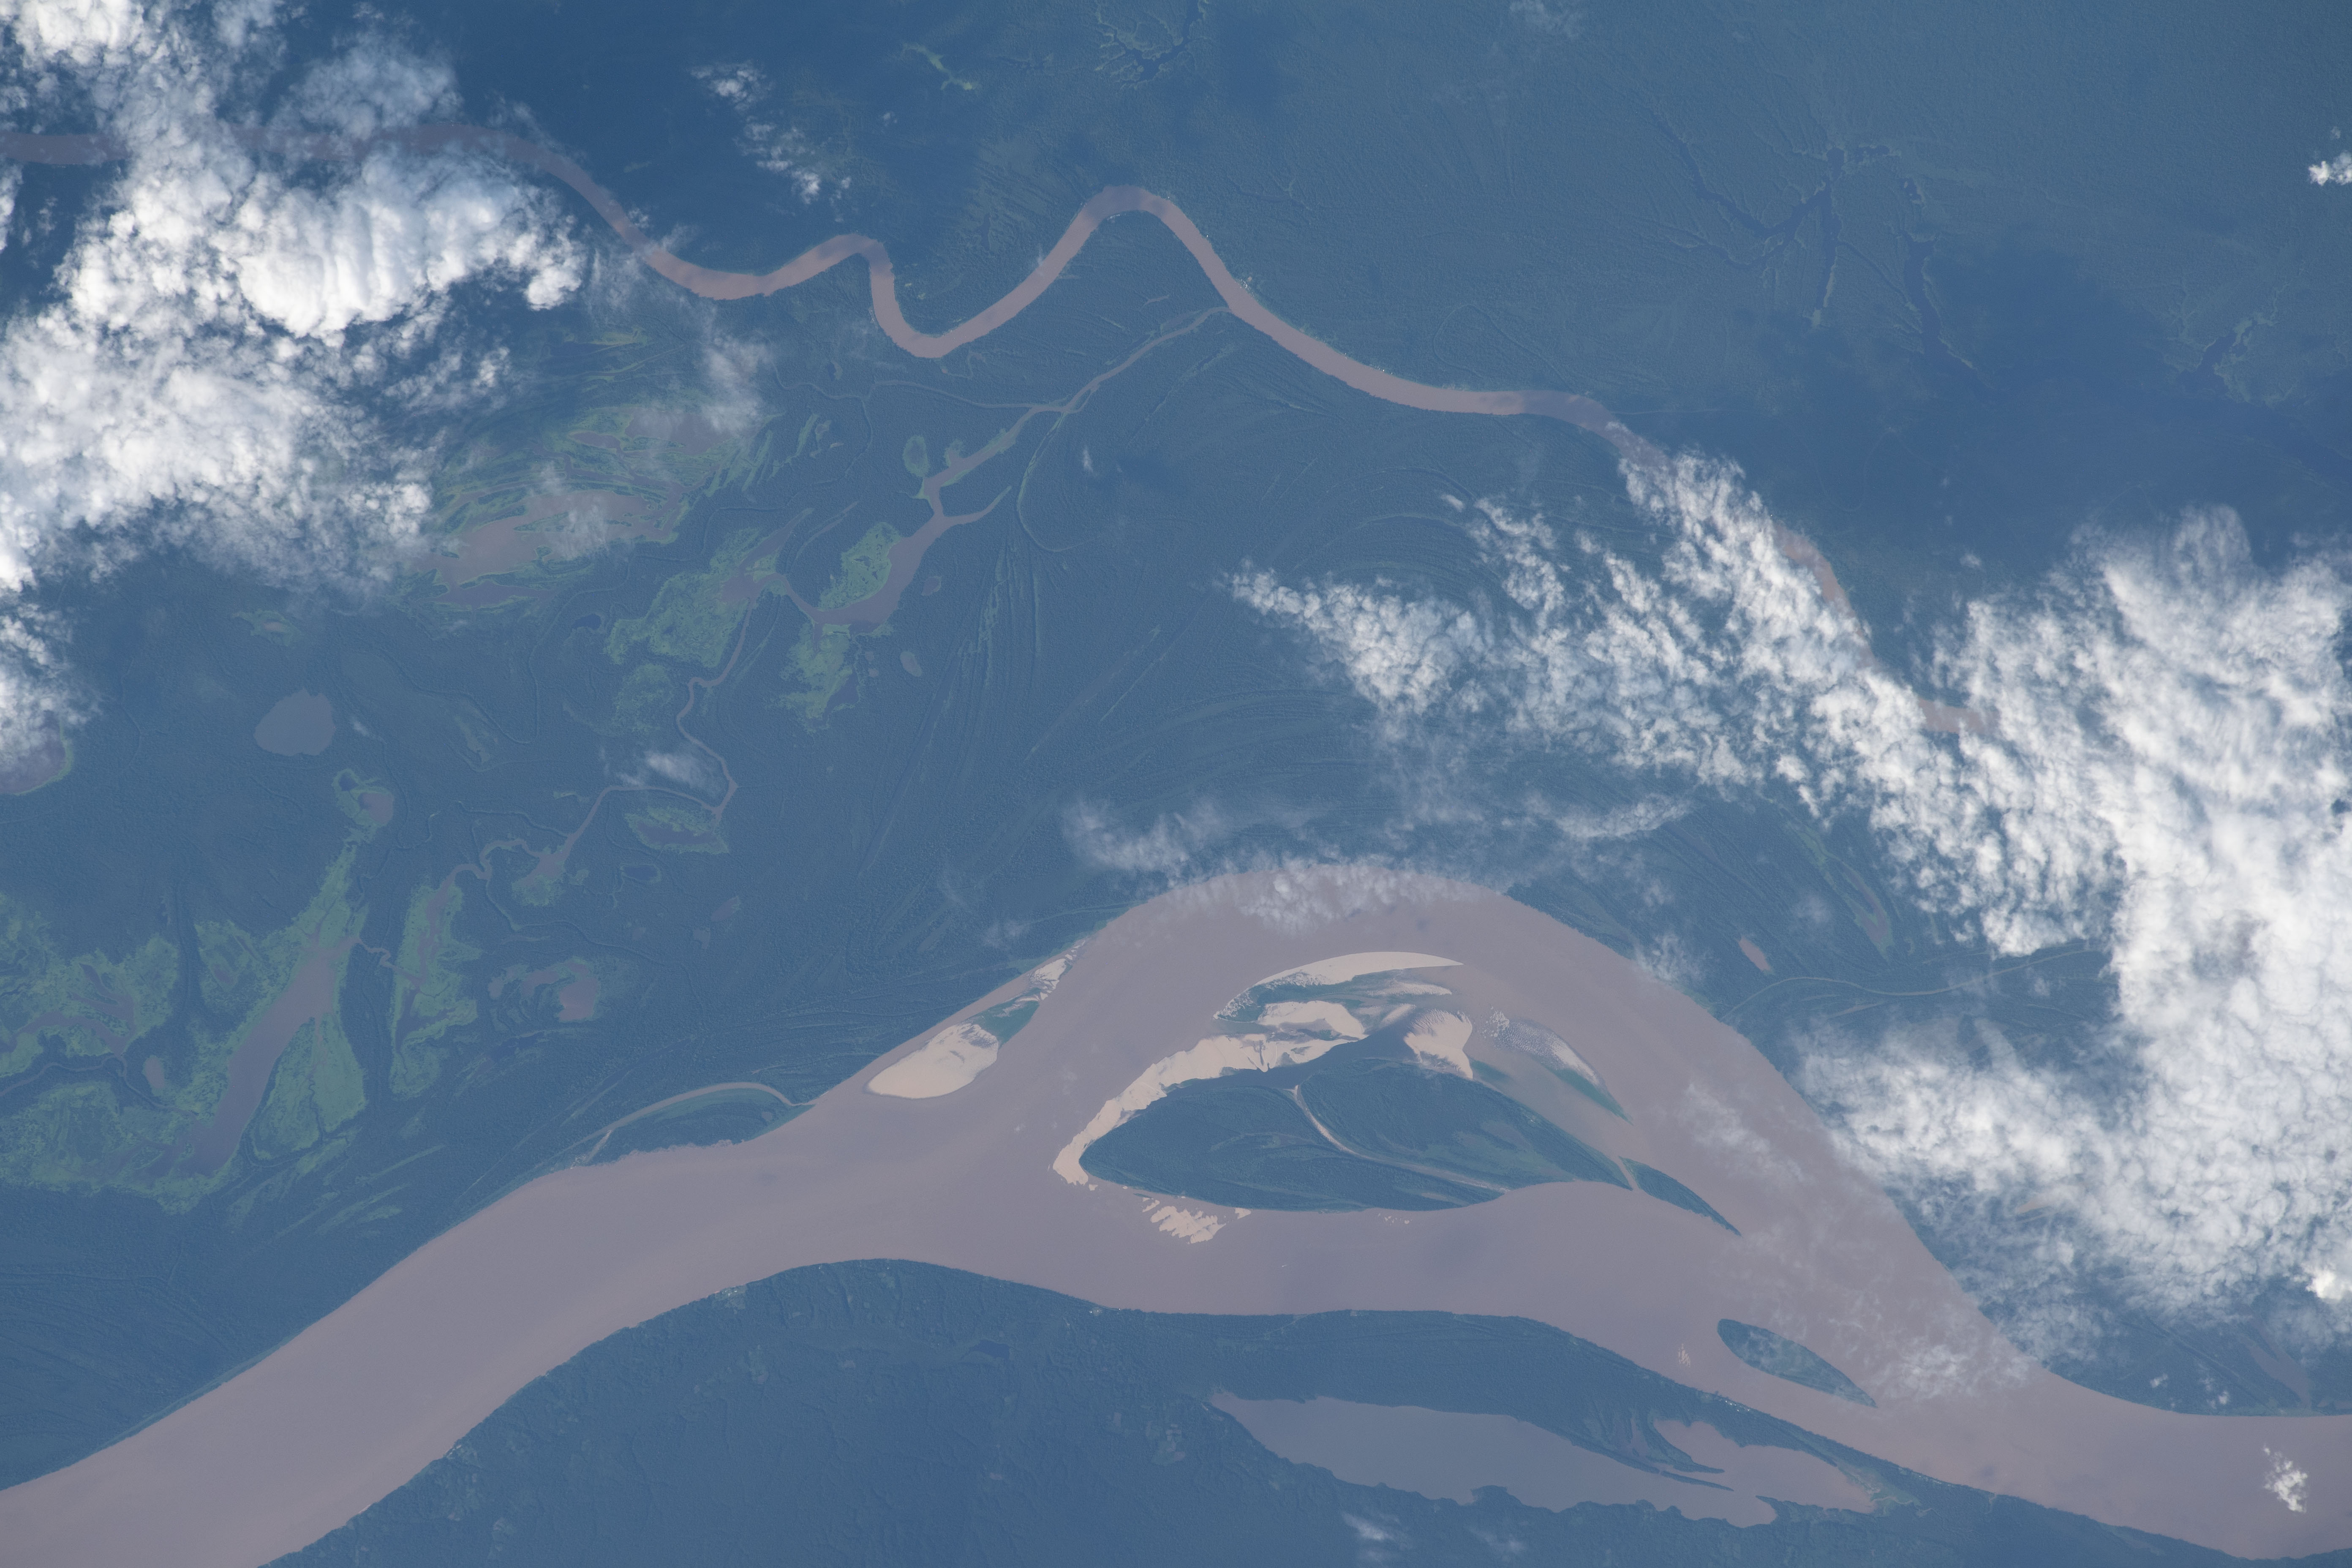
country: BRAZIL
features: AMAZON RIVER, LAGO APAURA, PARANA COPEA
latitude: -3.8
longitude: -63.5
